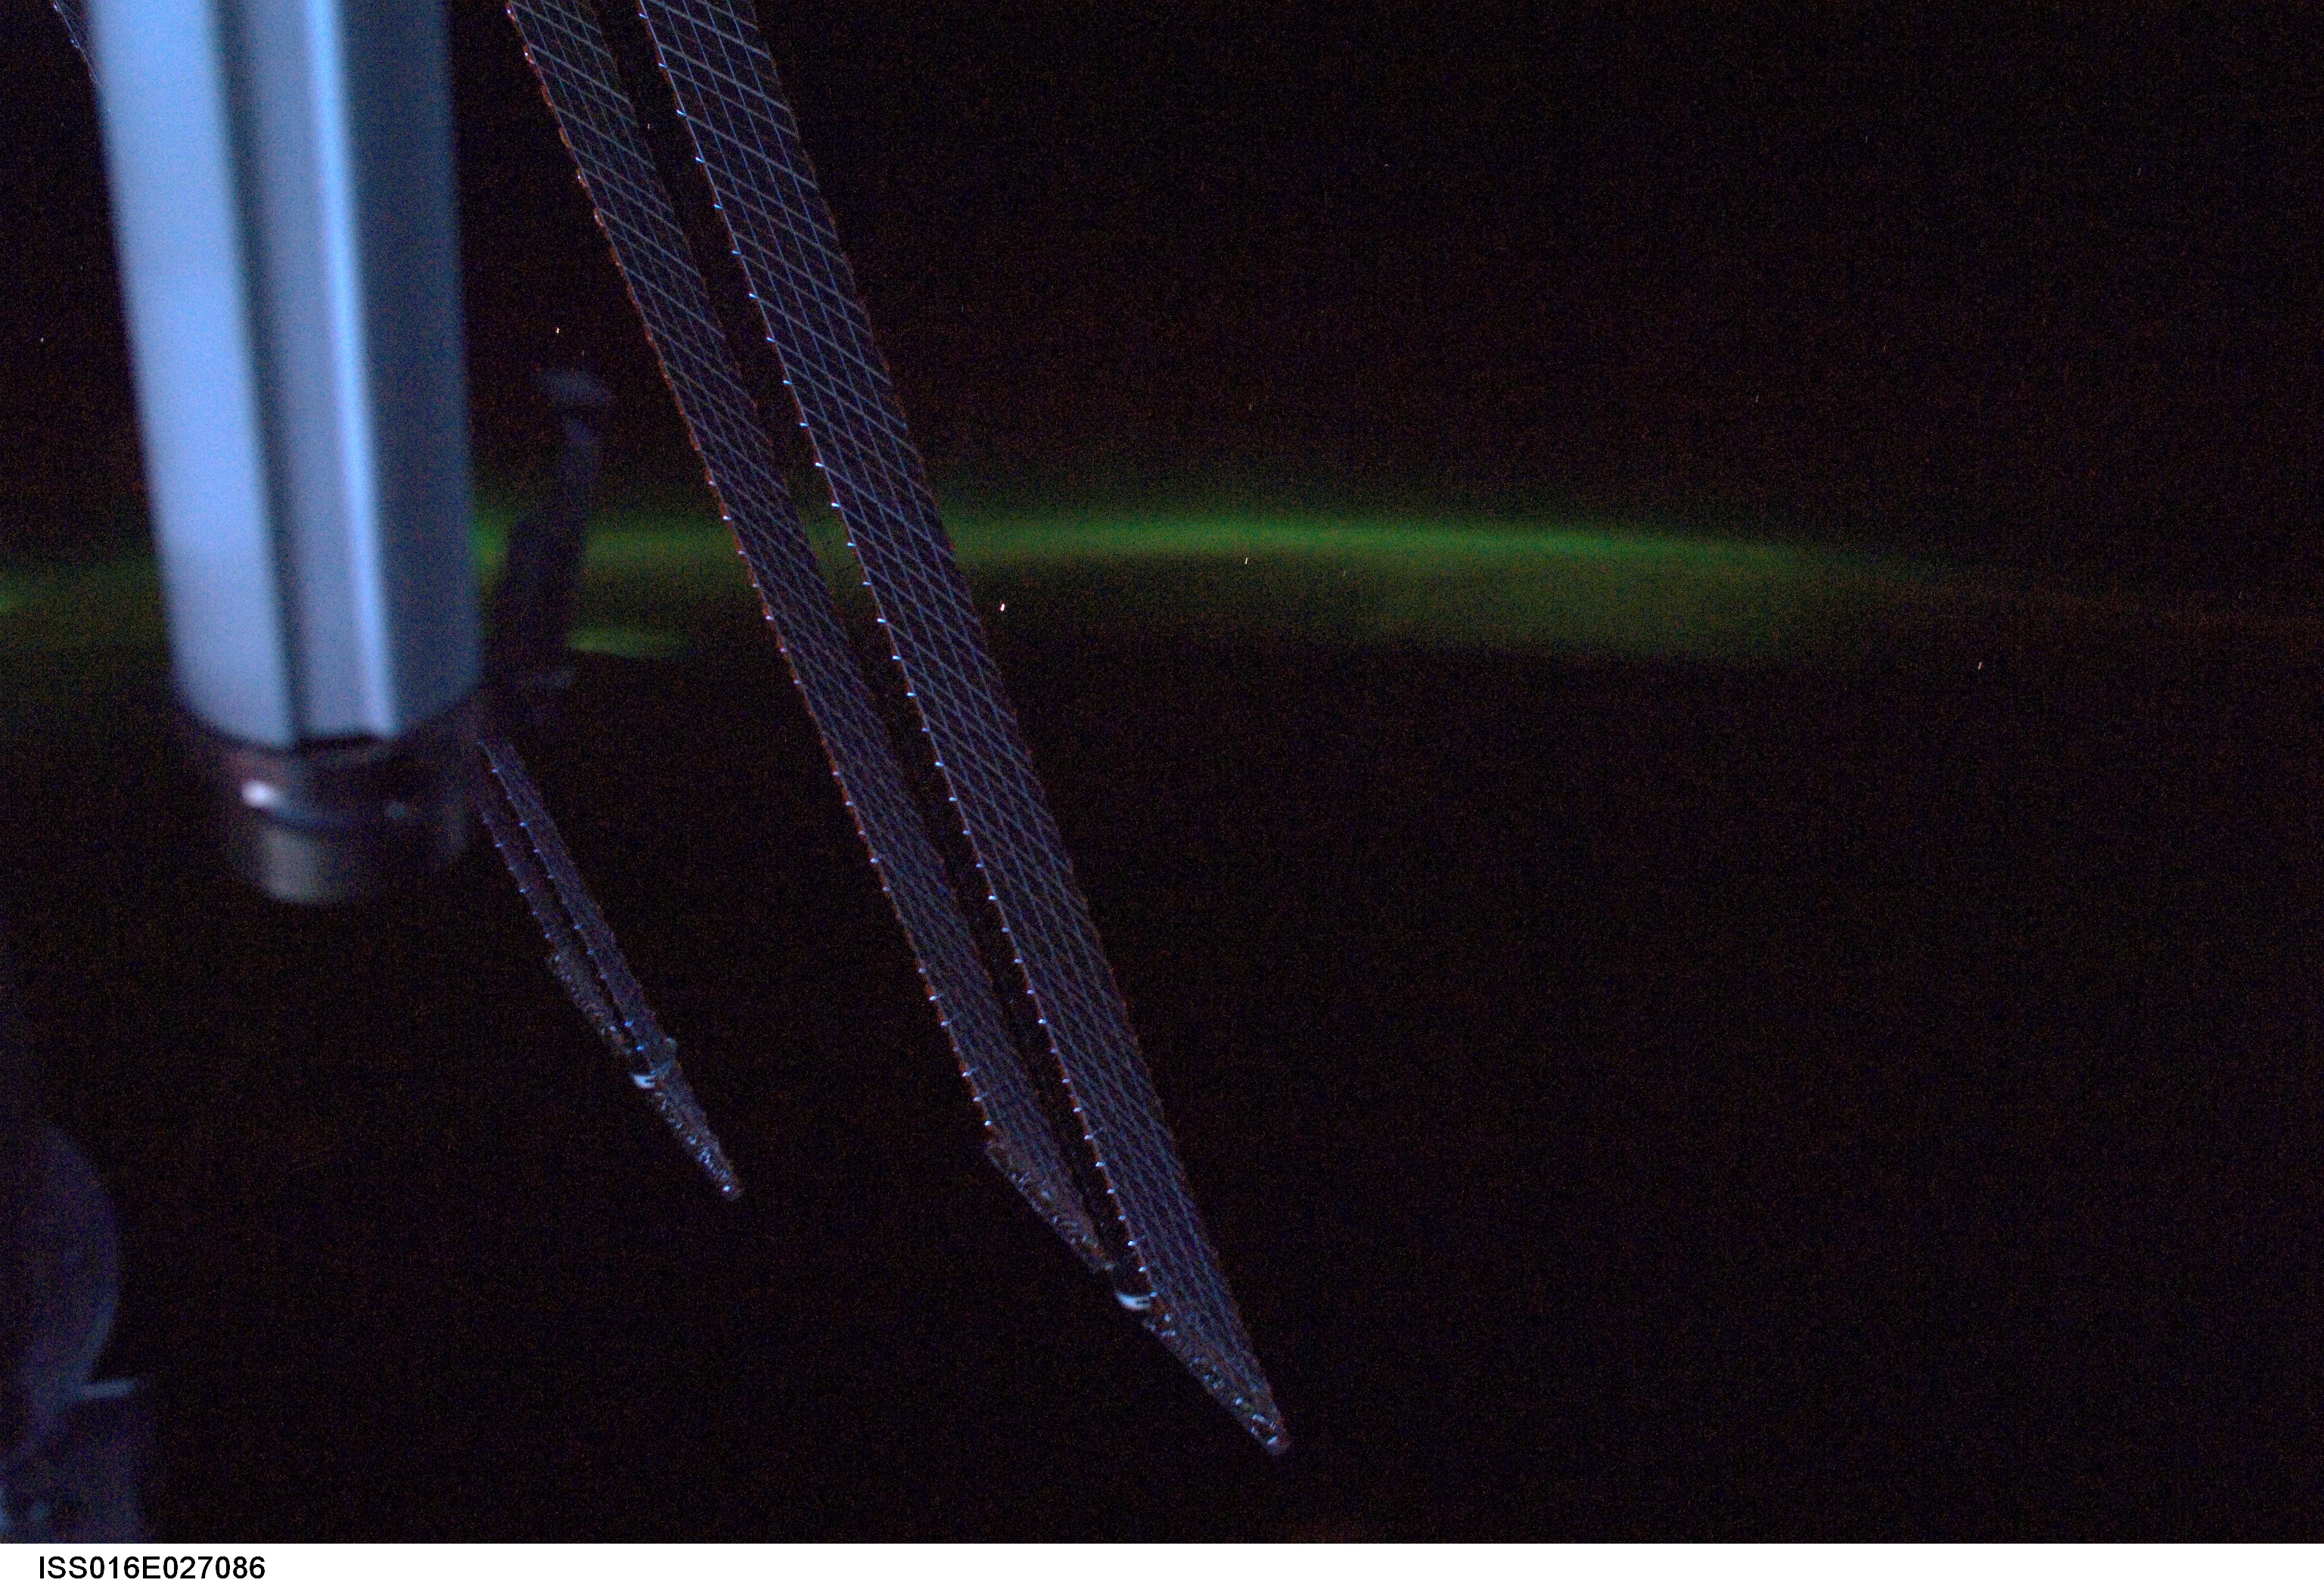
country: NORTH AMERICA
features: PAN-AURORA BOREALIS, ISS
